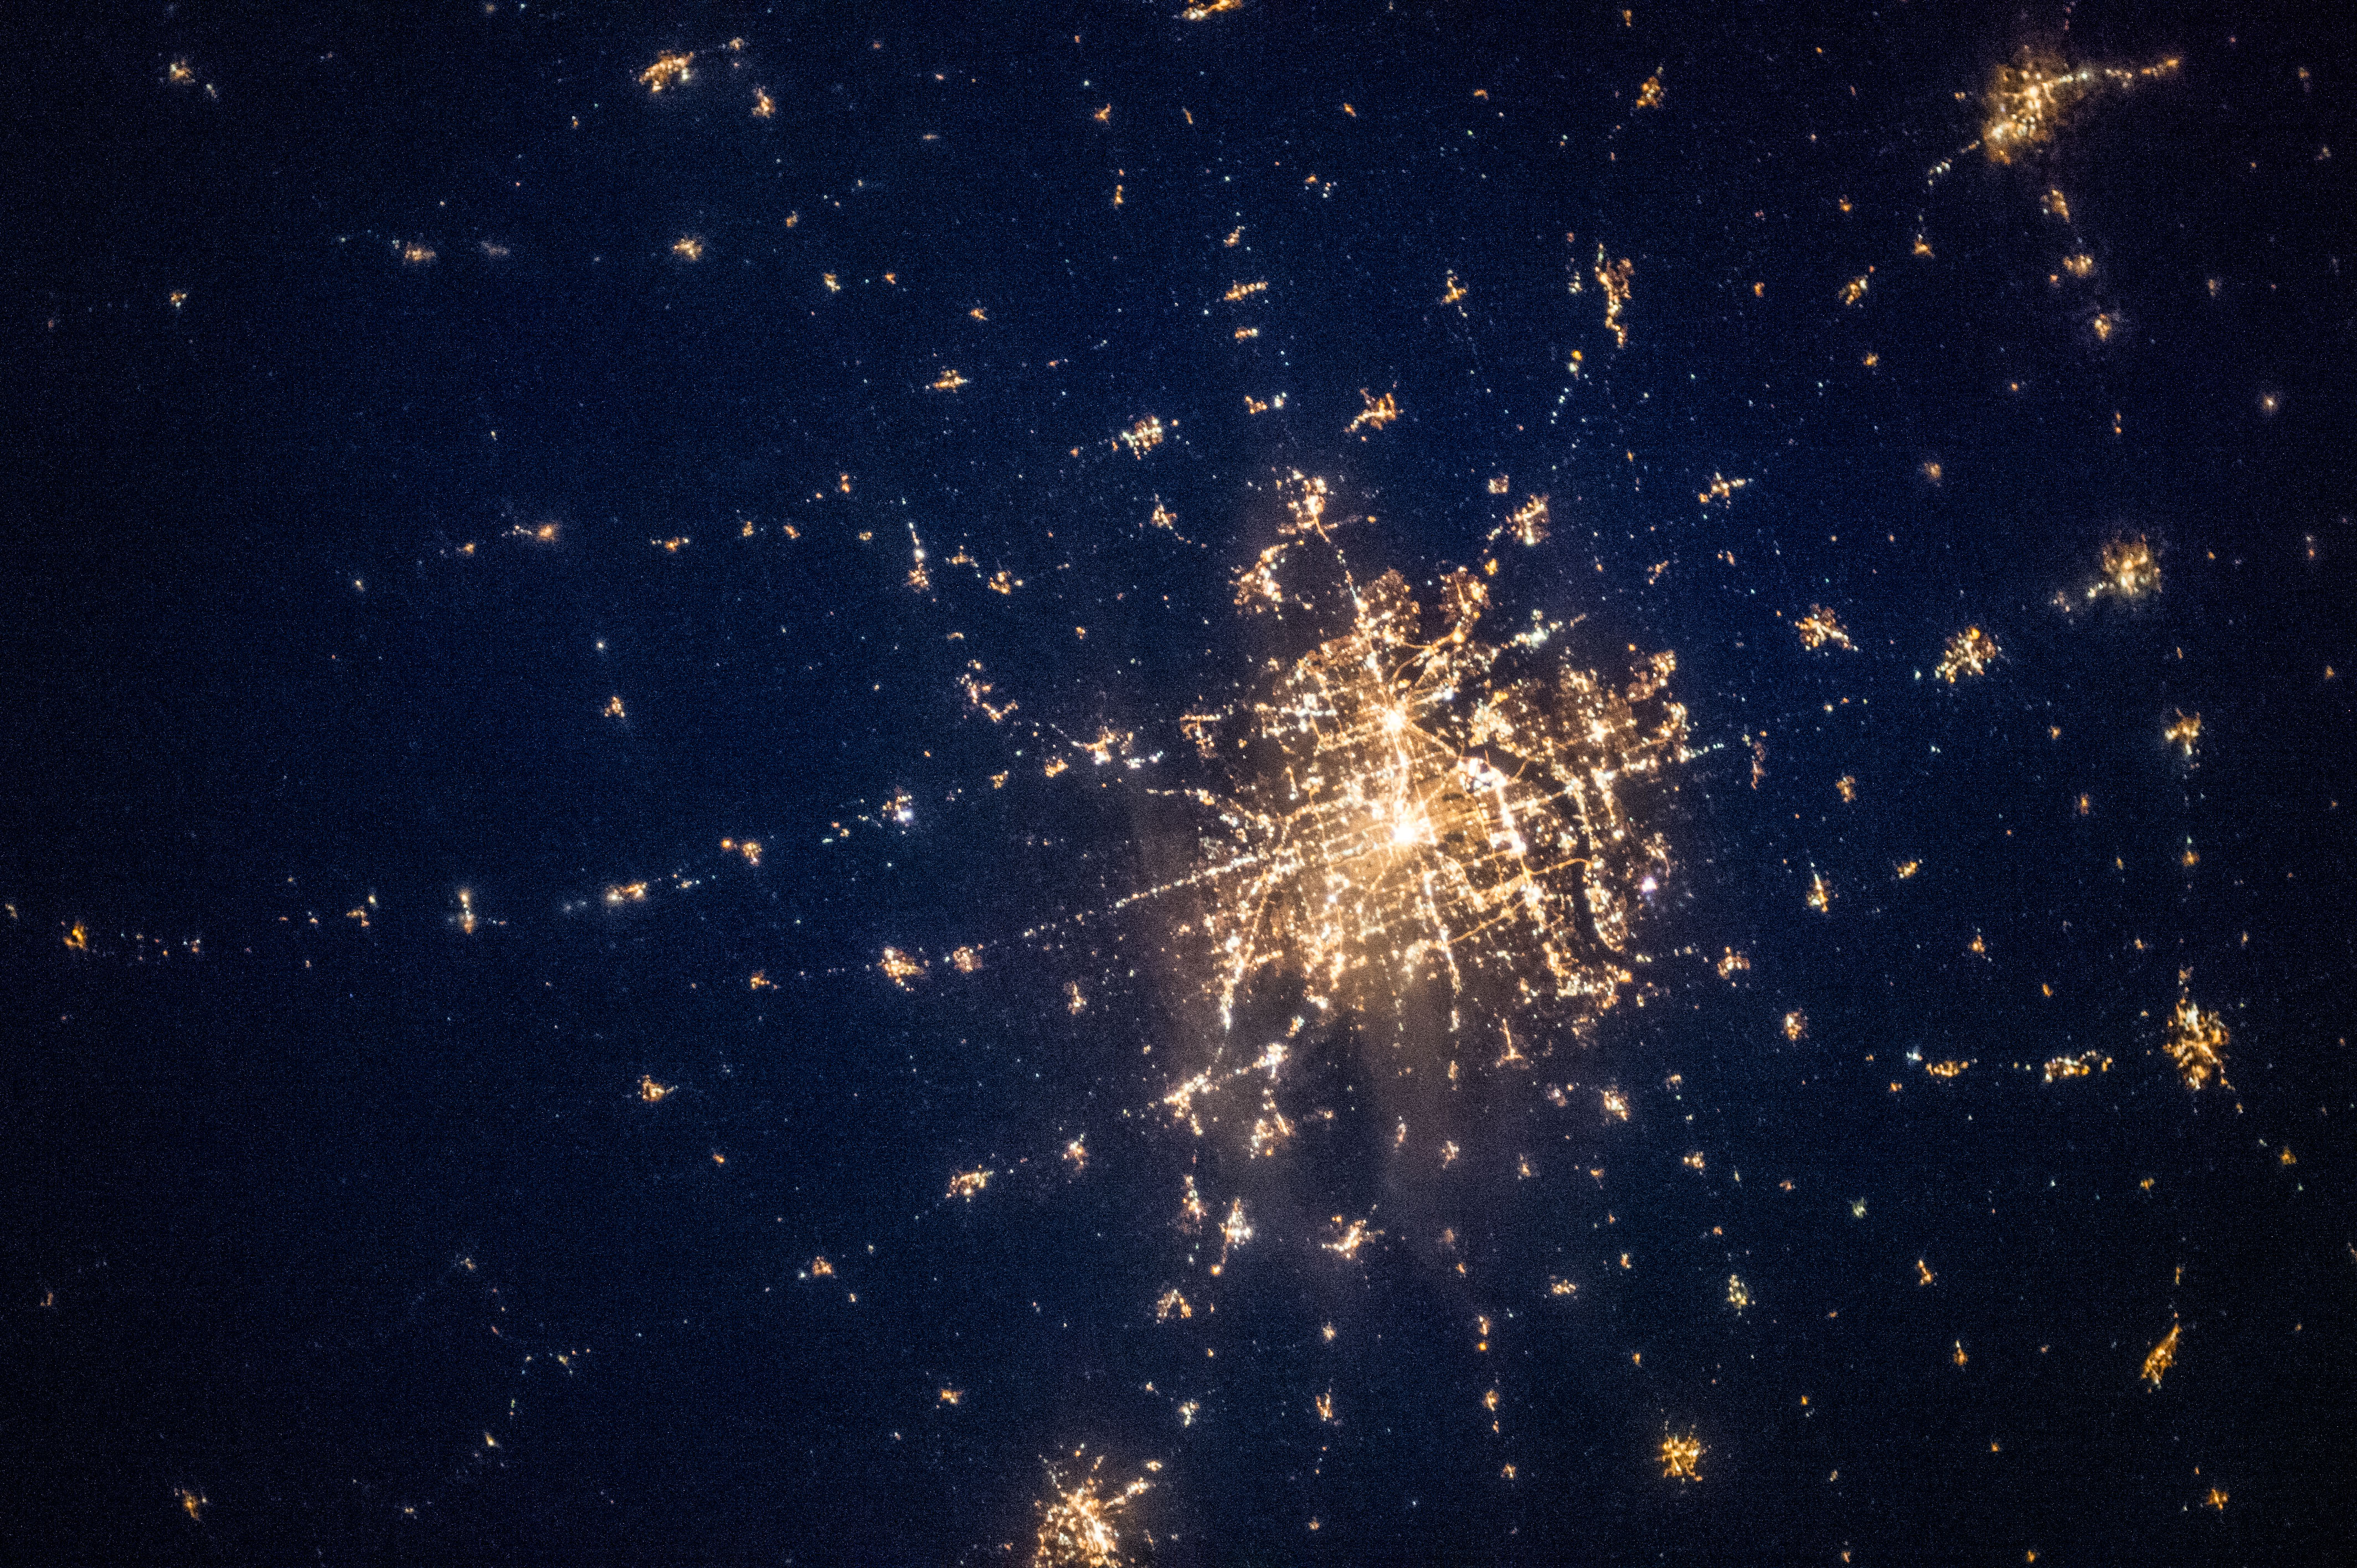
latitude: 45.0
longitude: -93.2
